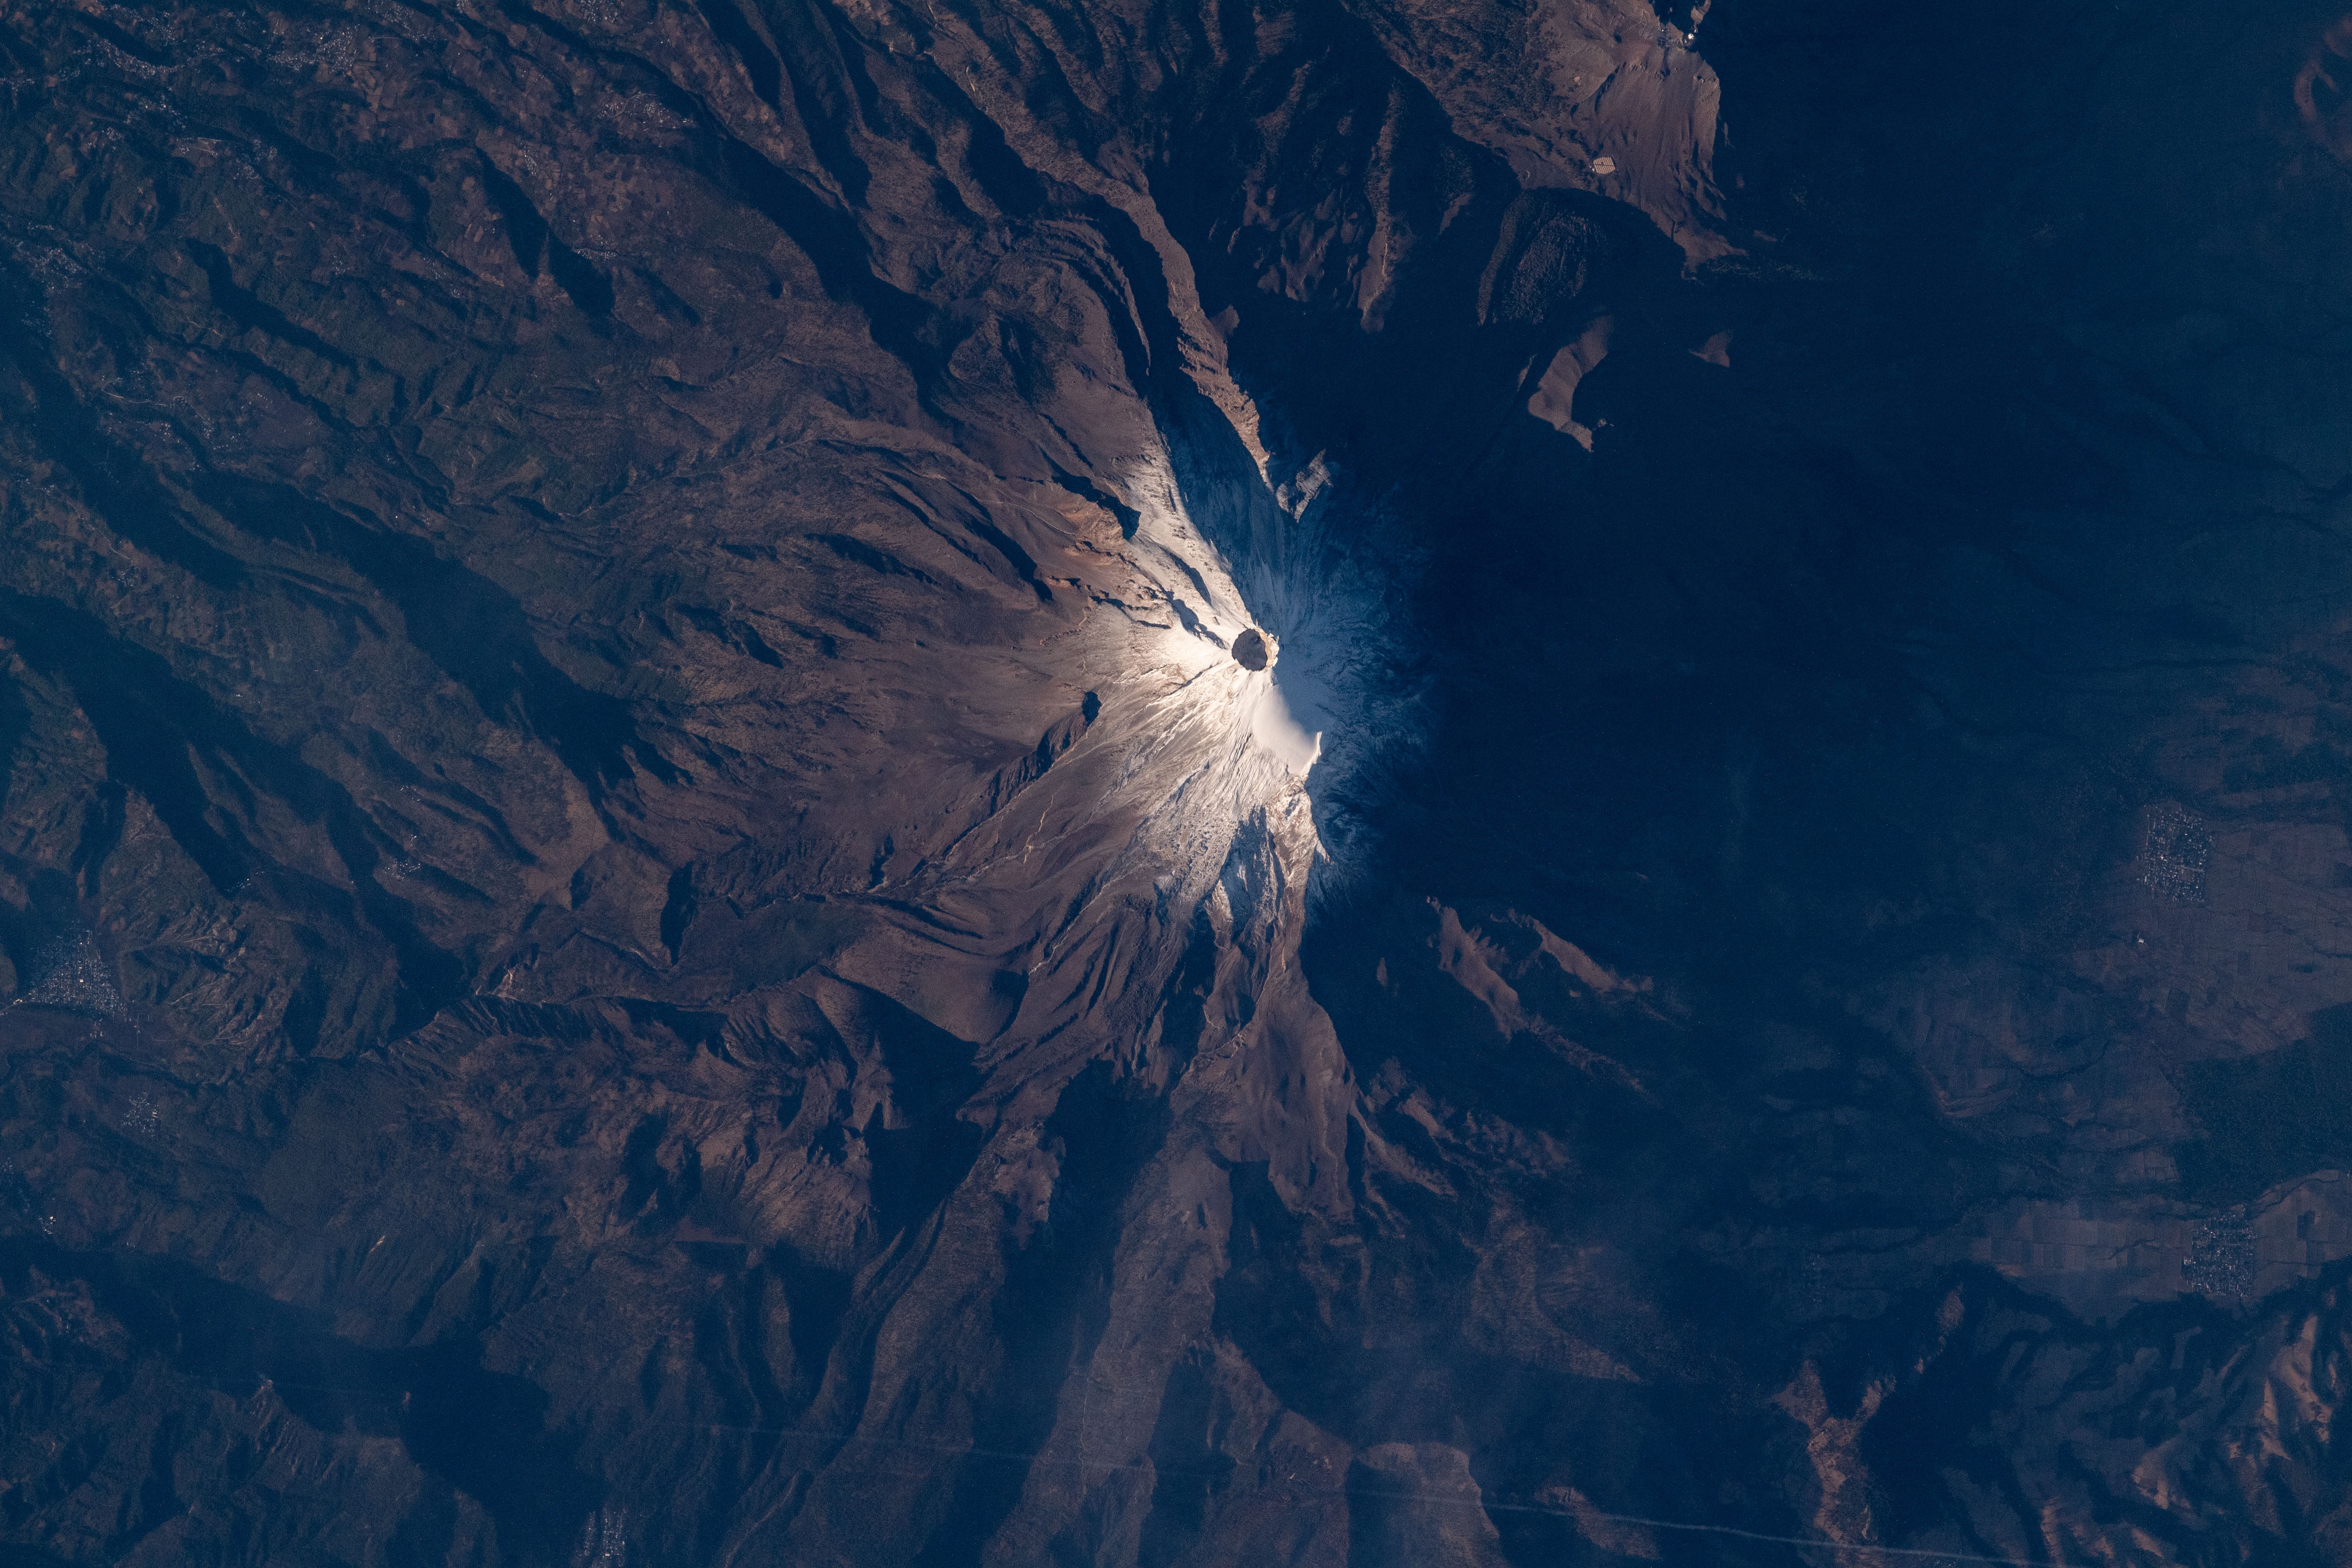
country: MEXICO
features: SNOW, VEGETATION, CITLALTEPETL, PARQUE NACIONAL PICO DE ORIZABA
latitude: 19.0
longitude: -97.3
